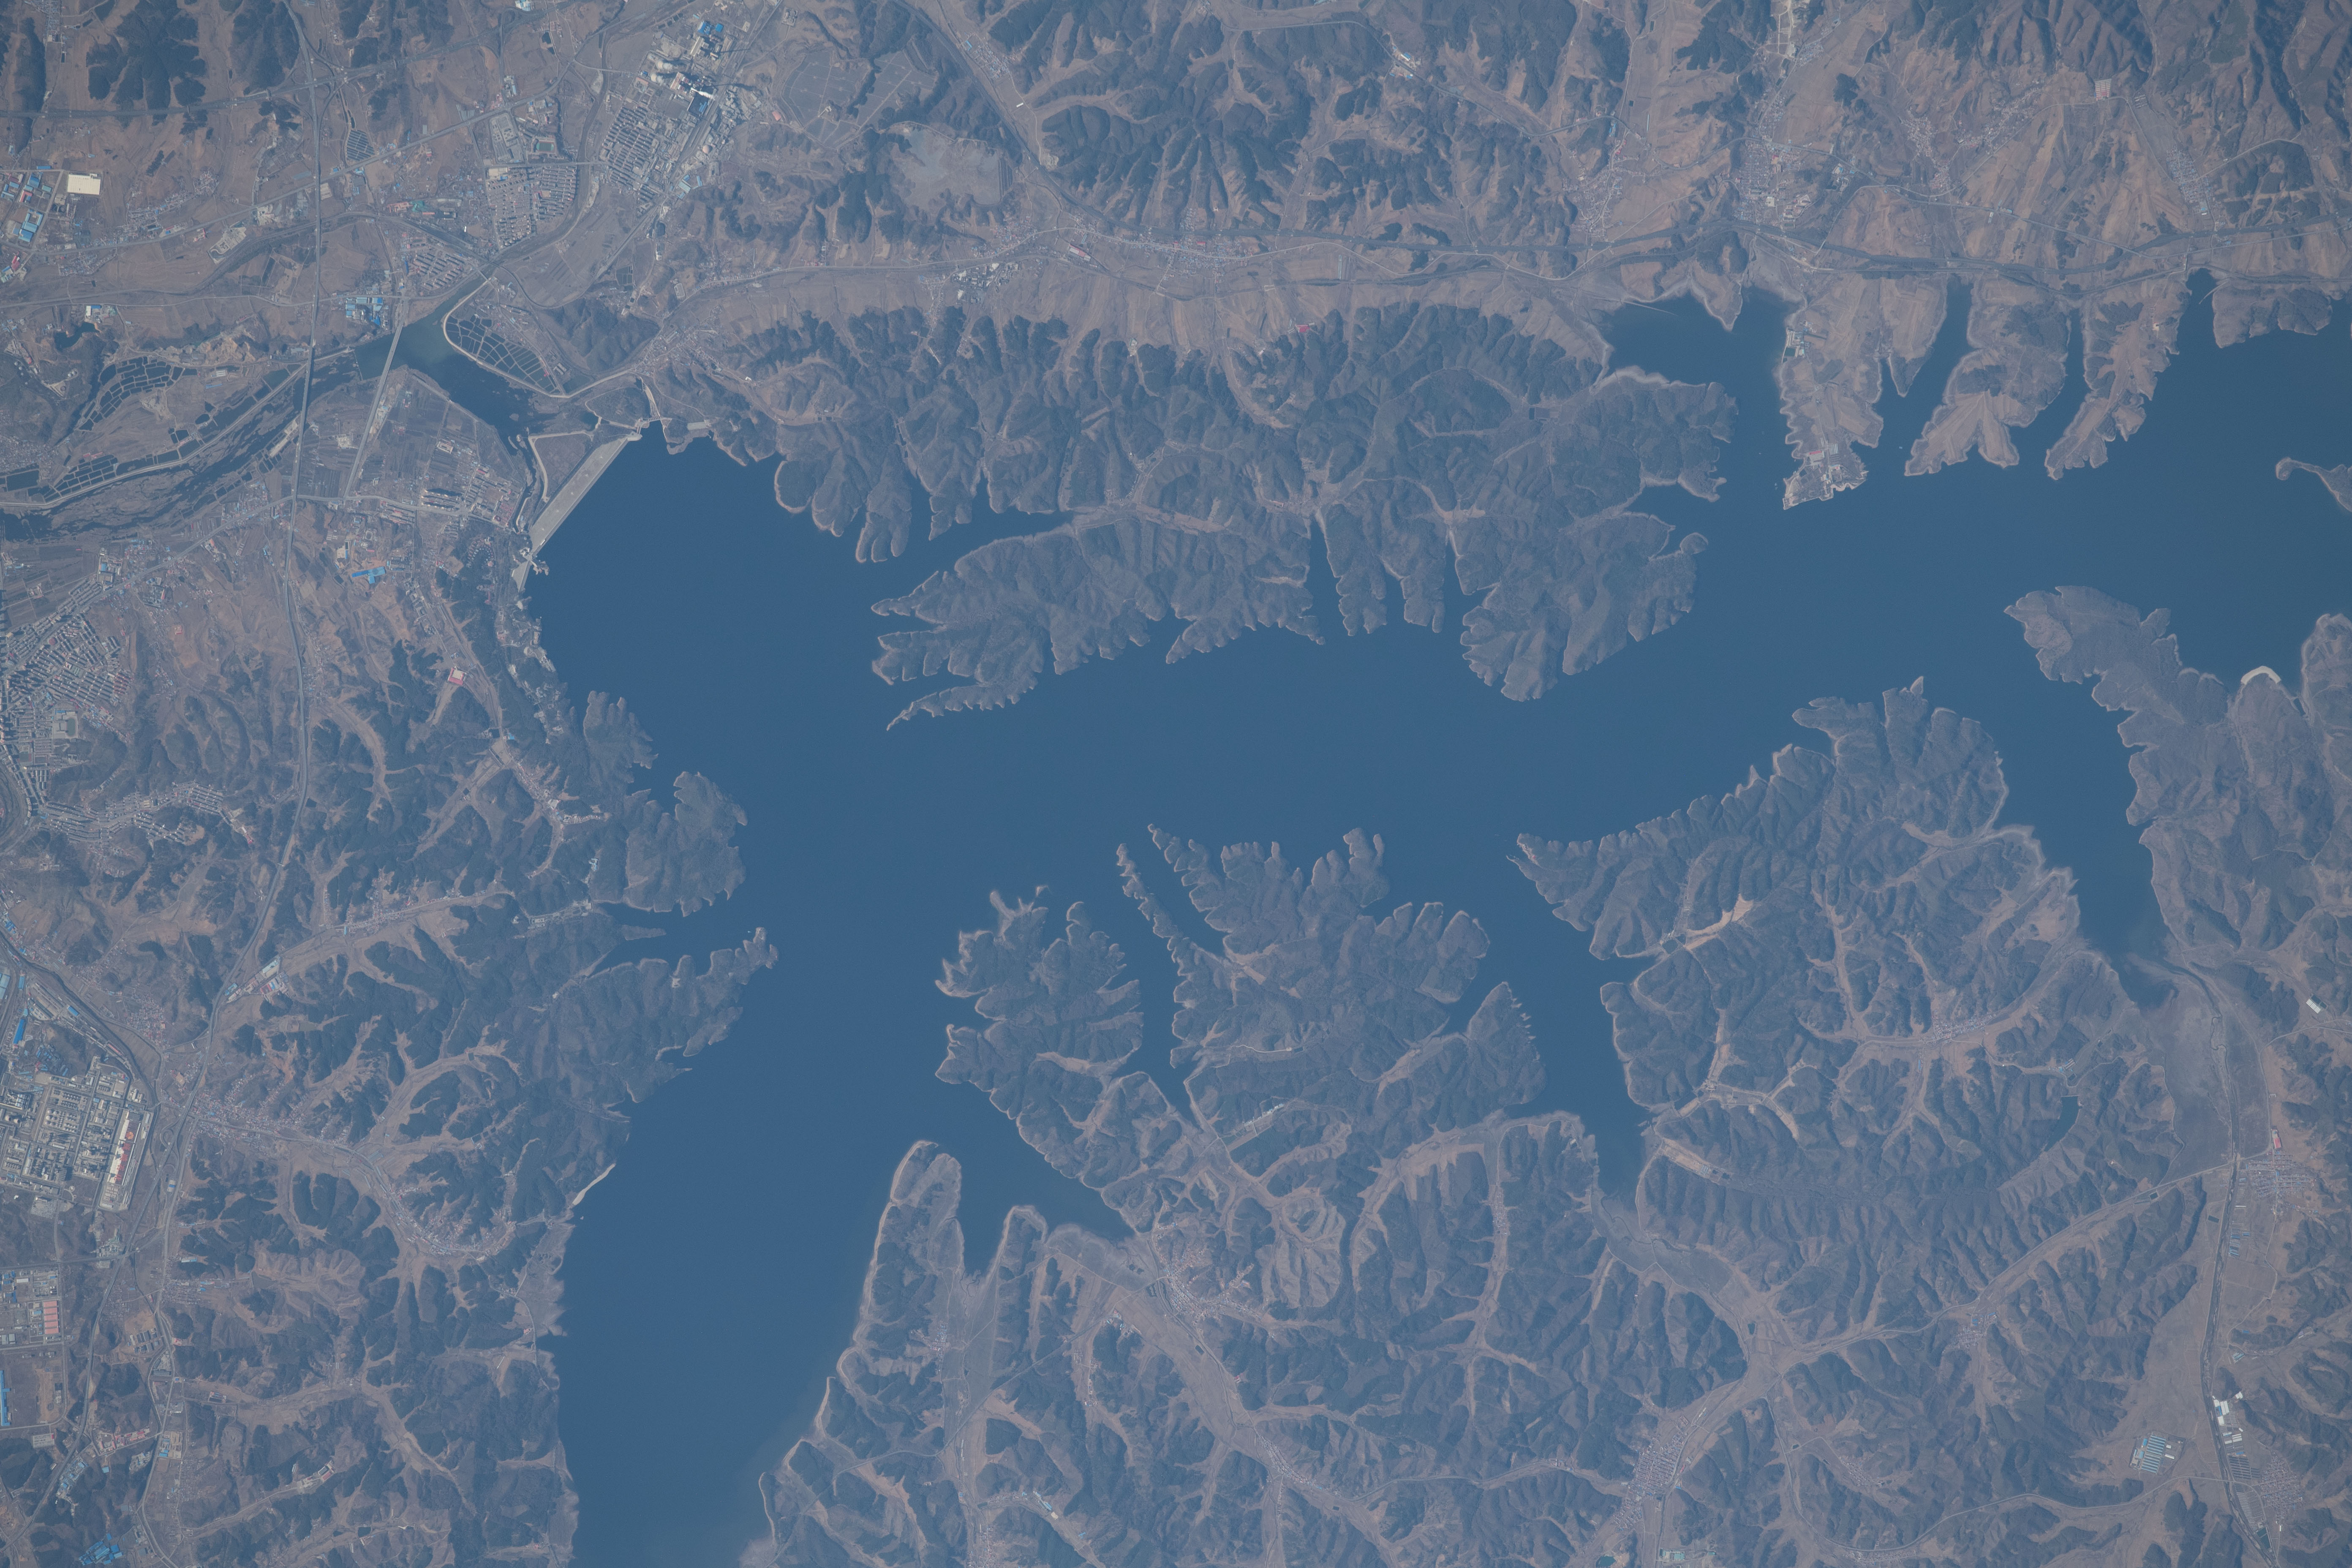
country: CHINA
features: DAHUOFANG RESERVOIR, SHENYANG
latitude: 41.9
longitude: 124.2
